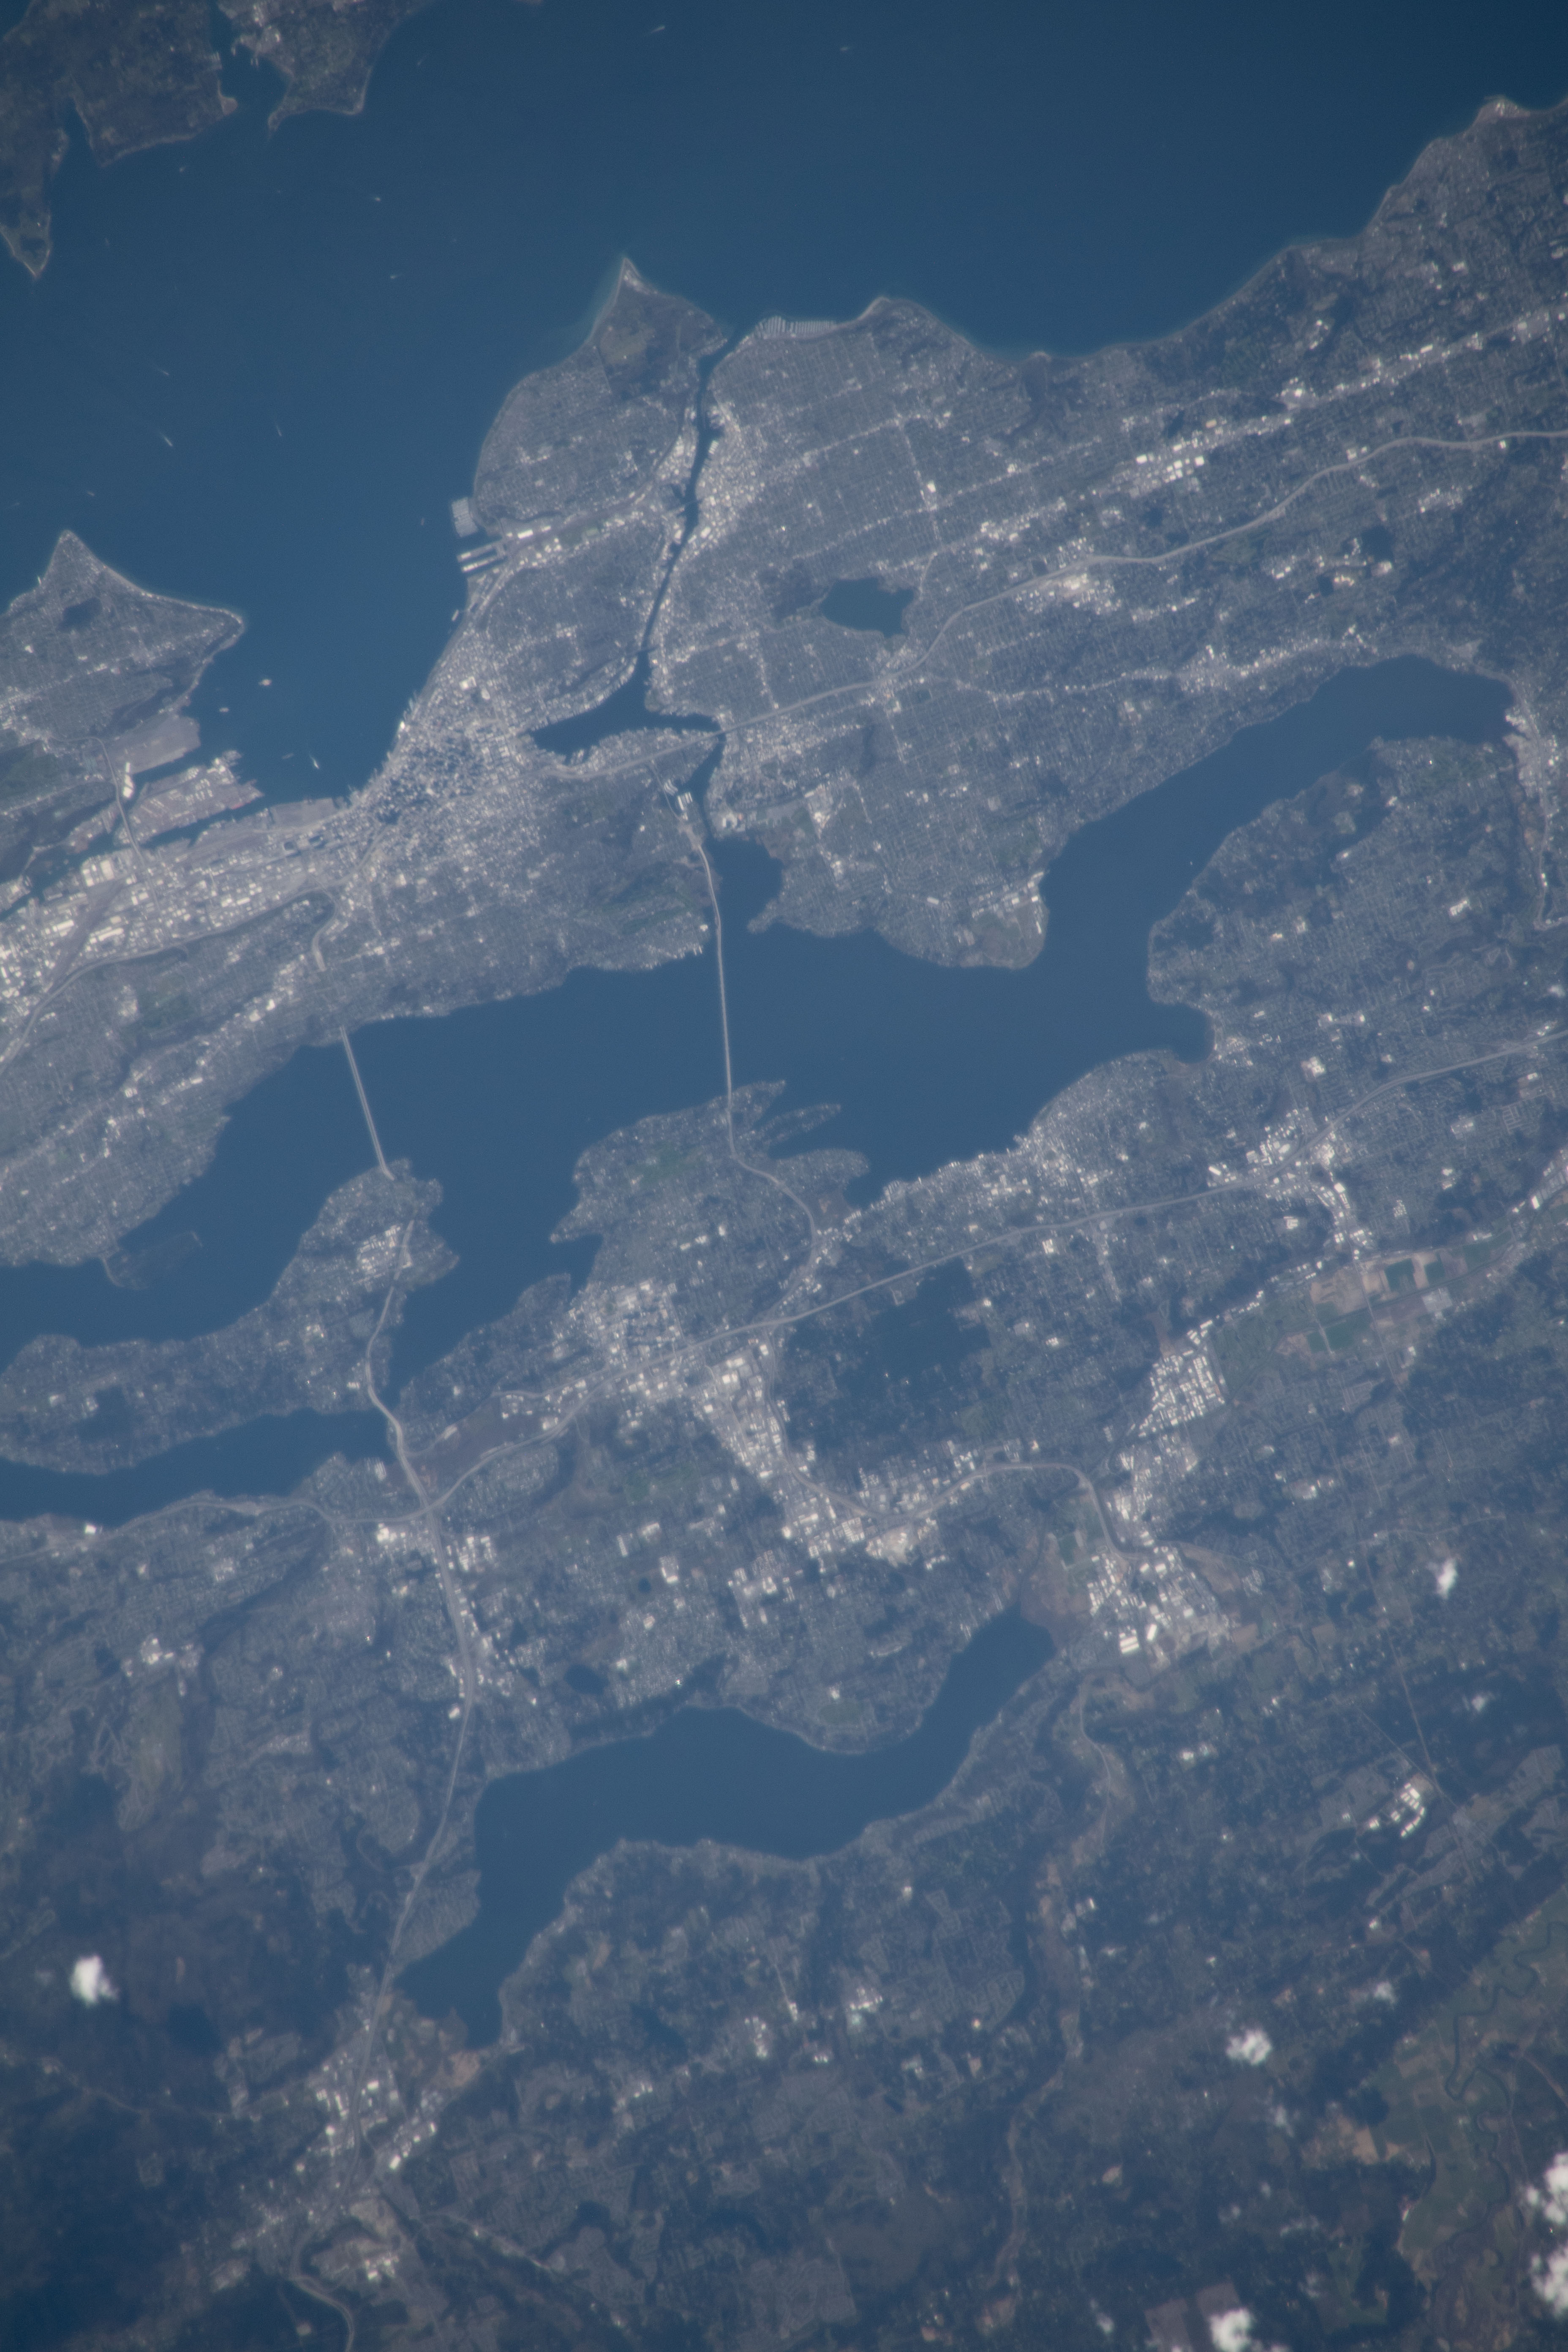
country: USA-WASHINGTON
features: KIRKLAND, LAKE WASHINGTON, LAKE SAMMAMISH
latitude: 47.6
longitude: -122.2
